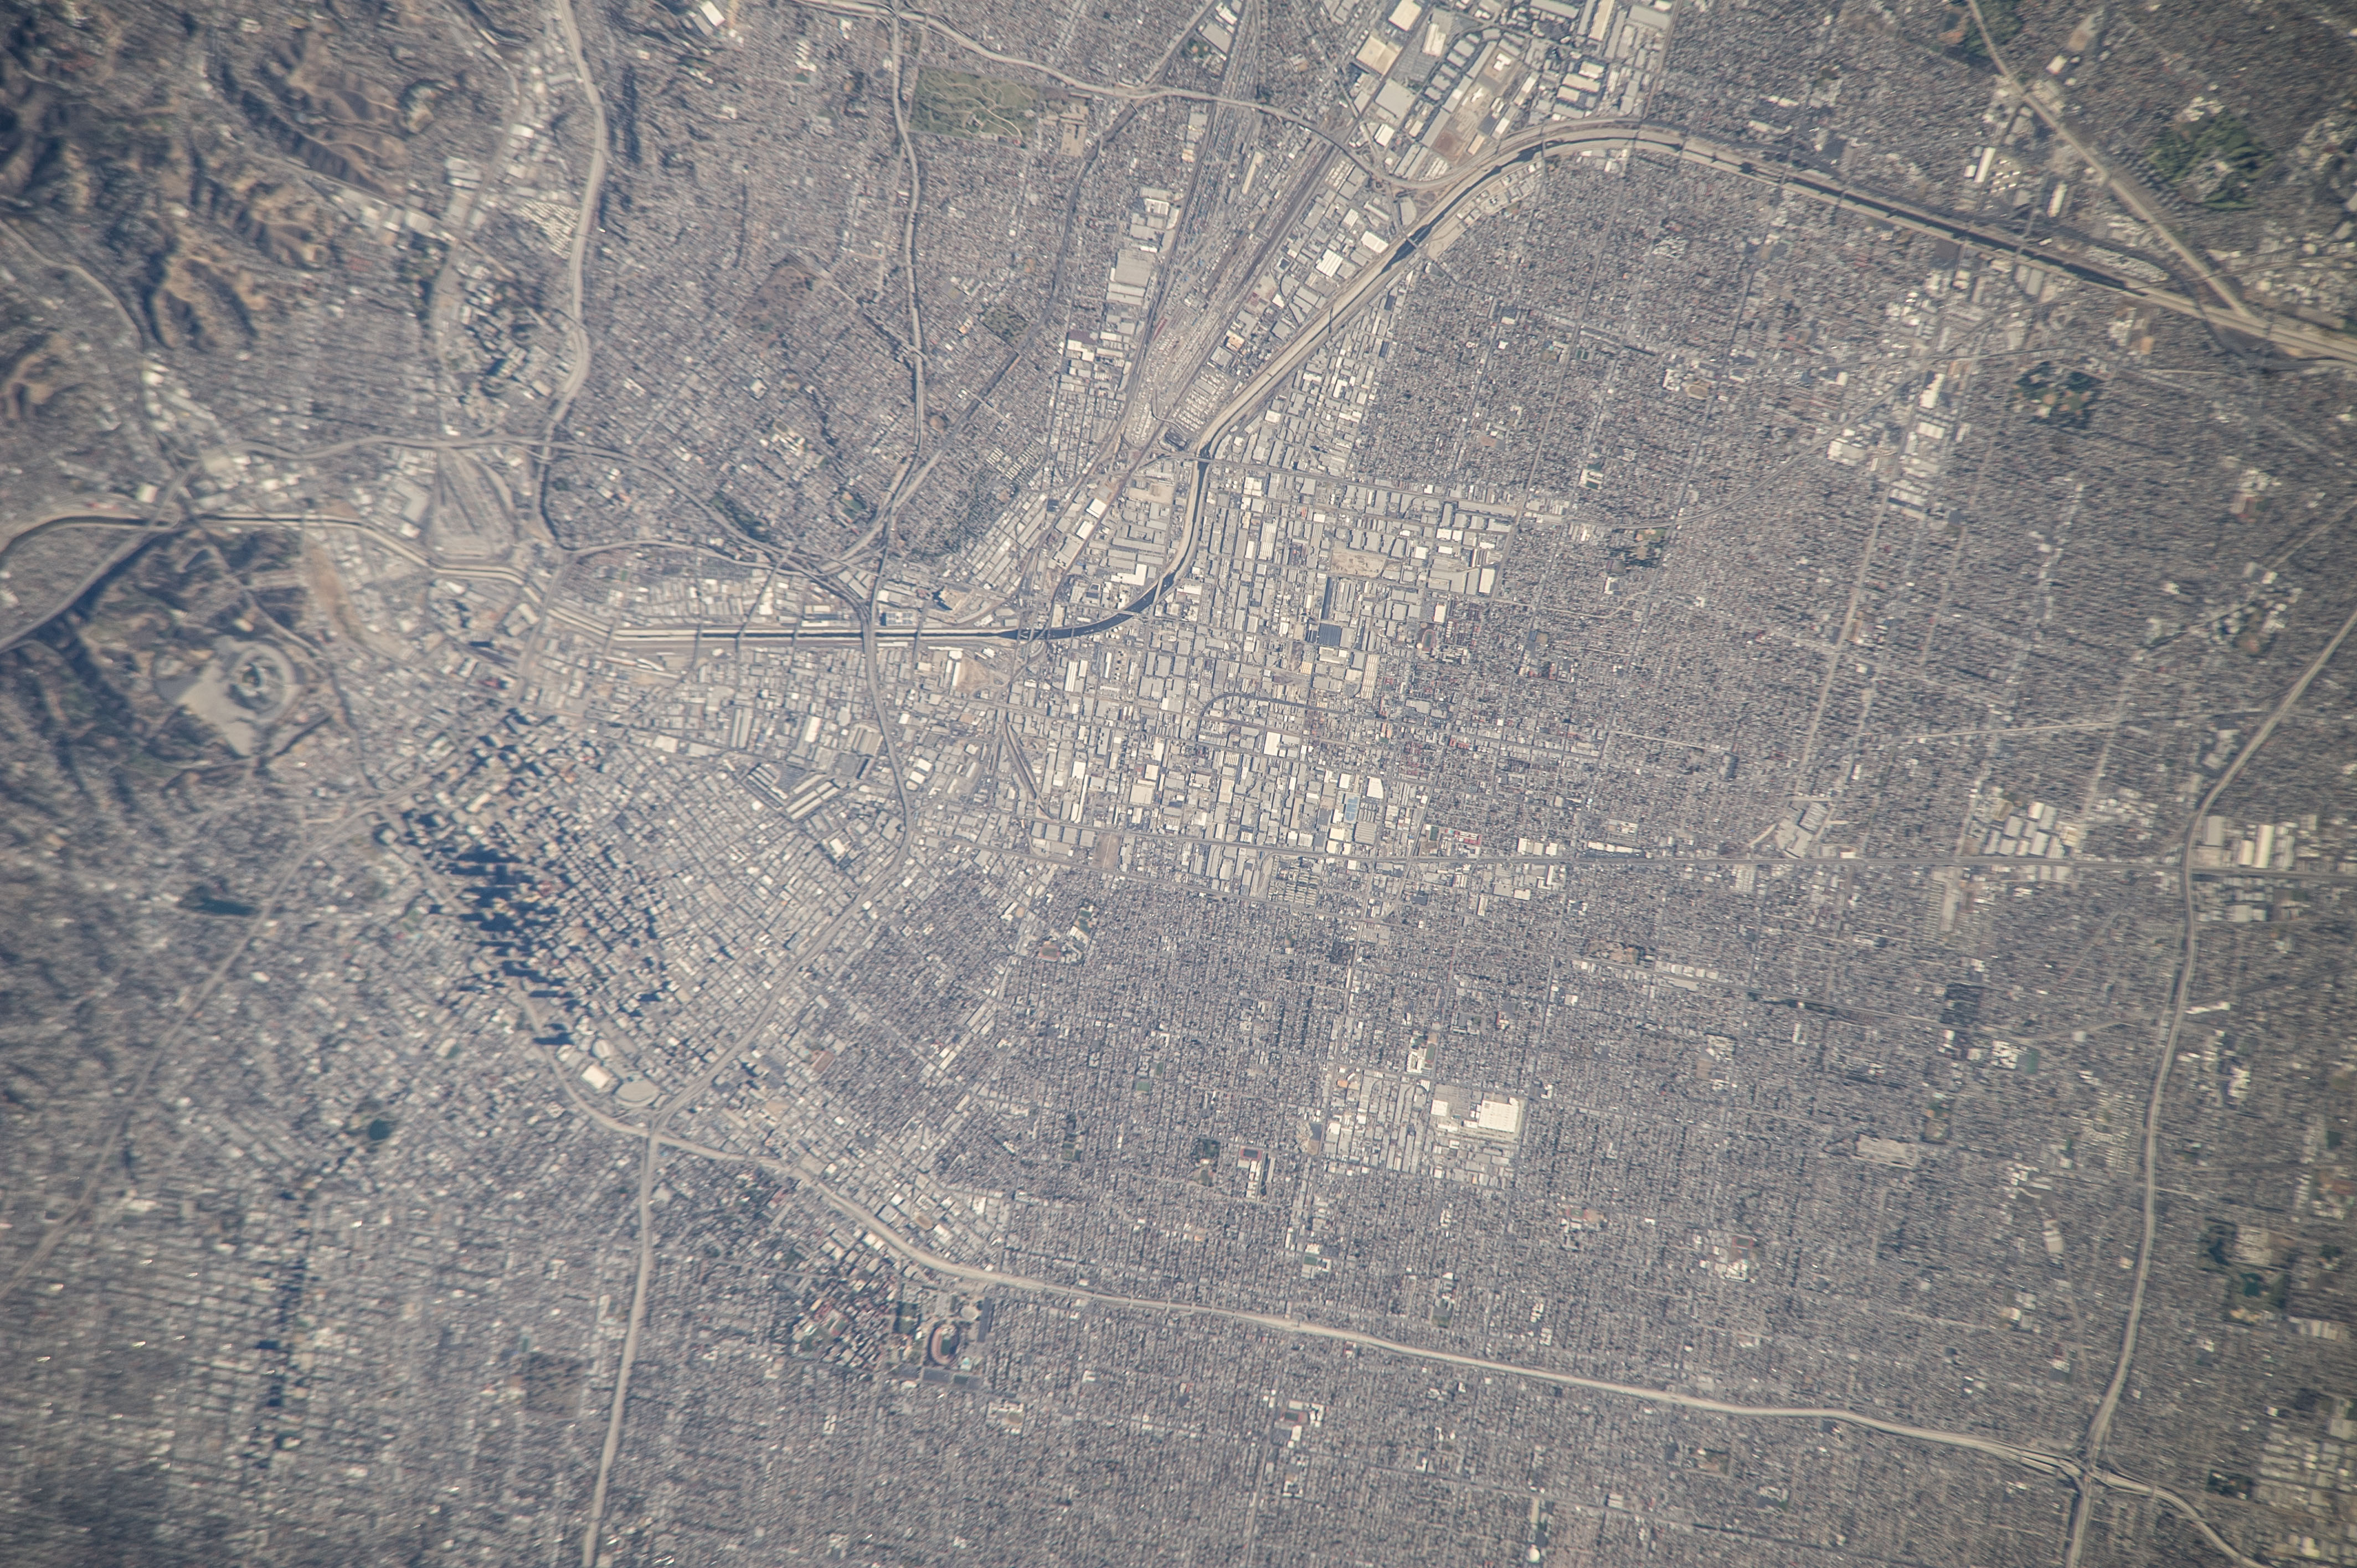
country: USA-CALIFORNIA
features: CY.
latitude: 34.0
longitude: -118.3
